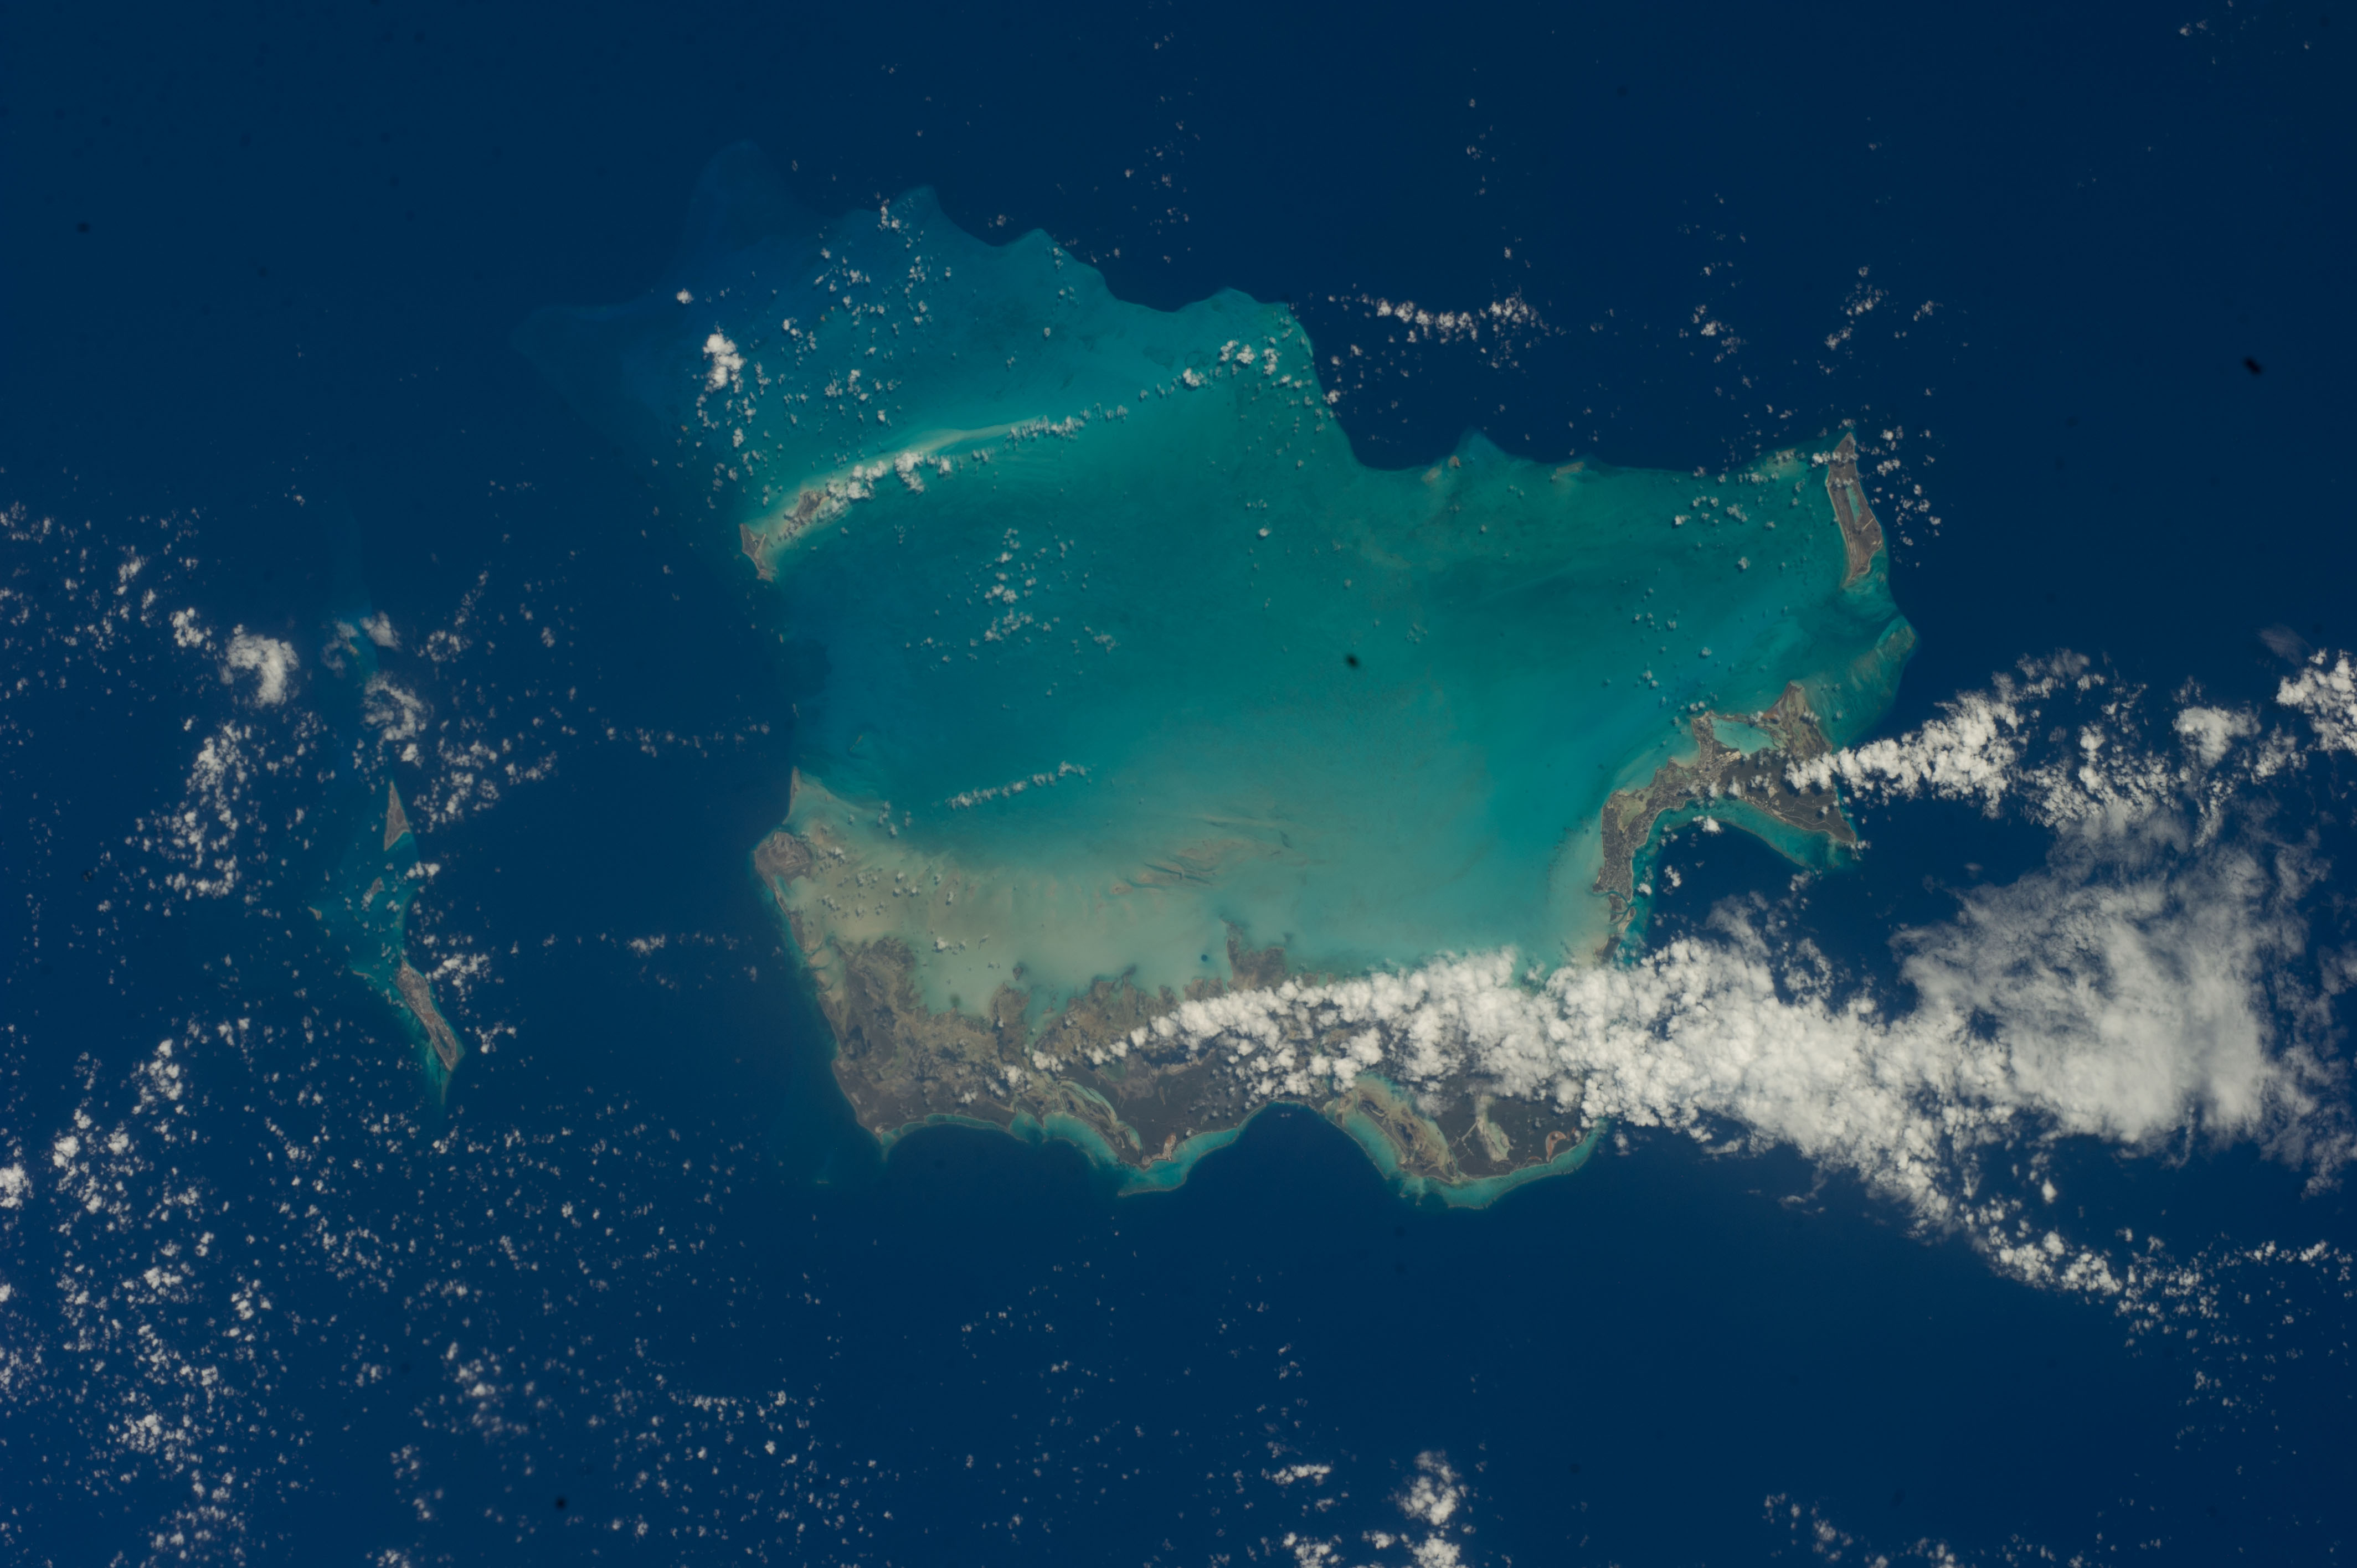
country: TURKS AND CAICOS IS.
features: COCKBURN TOWN, LITTLE AMBERGRIS CAY, BIG AMBERGRIS CAY, GRACE BAY, TURKS AND CAICOS ISLANDS
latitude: 21.6
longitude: -71.8
